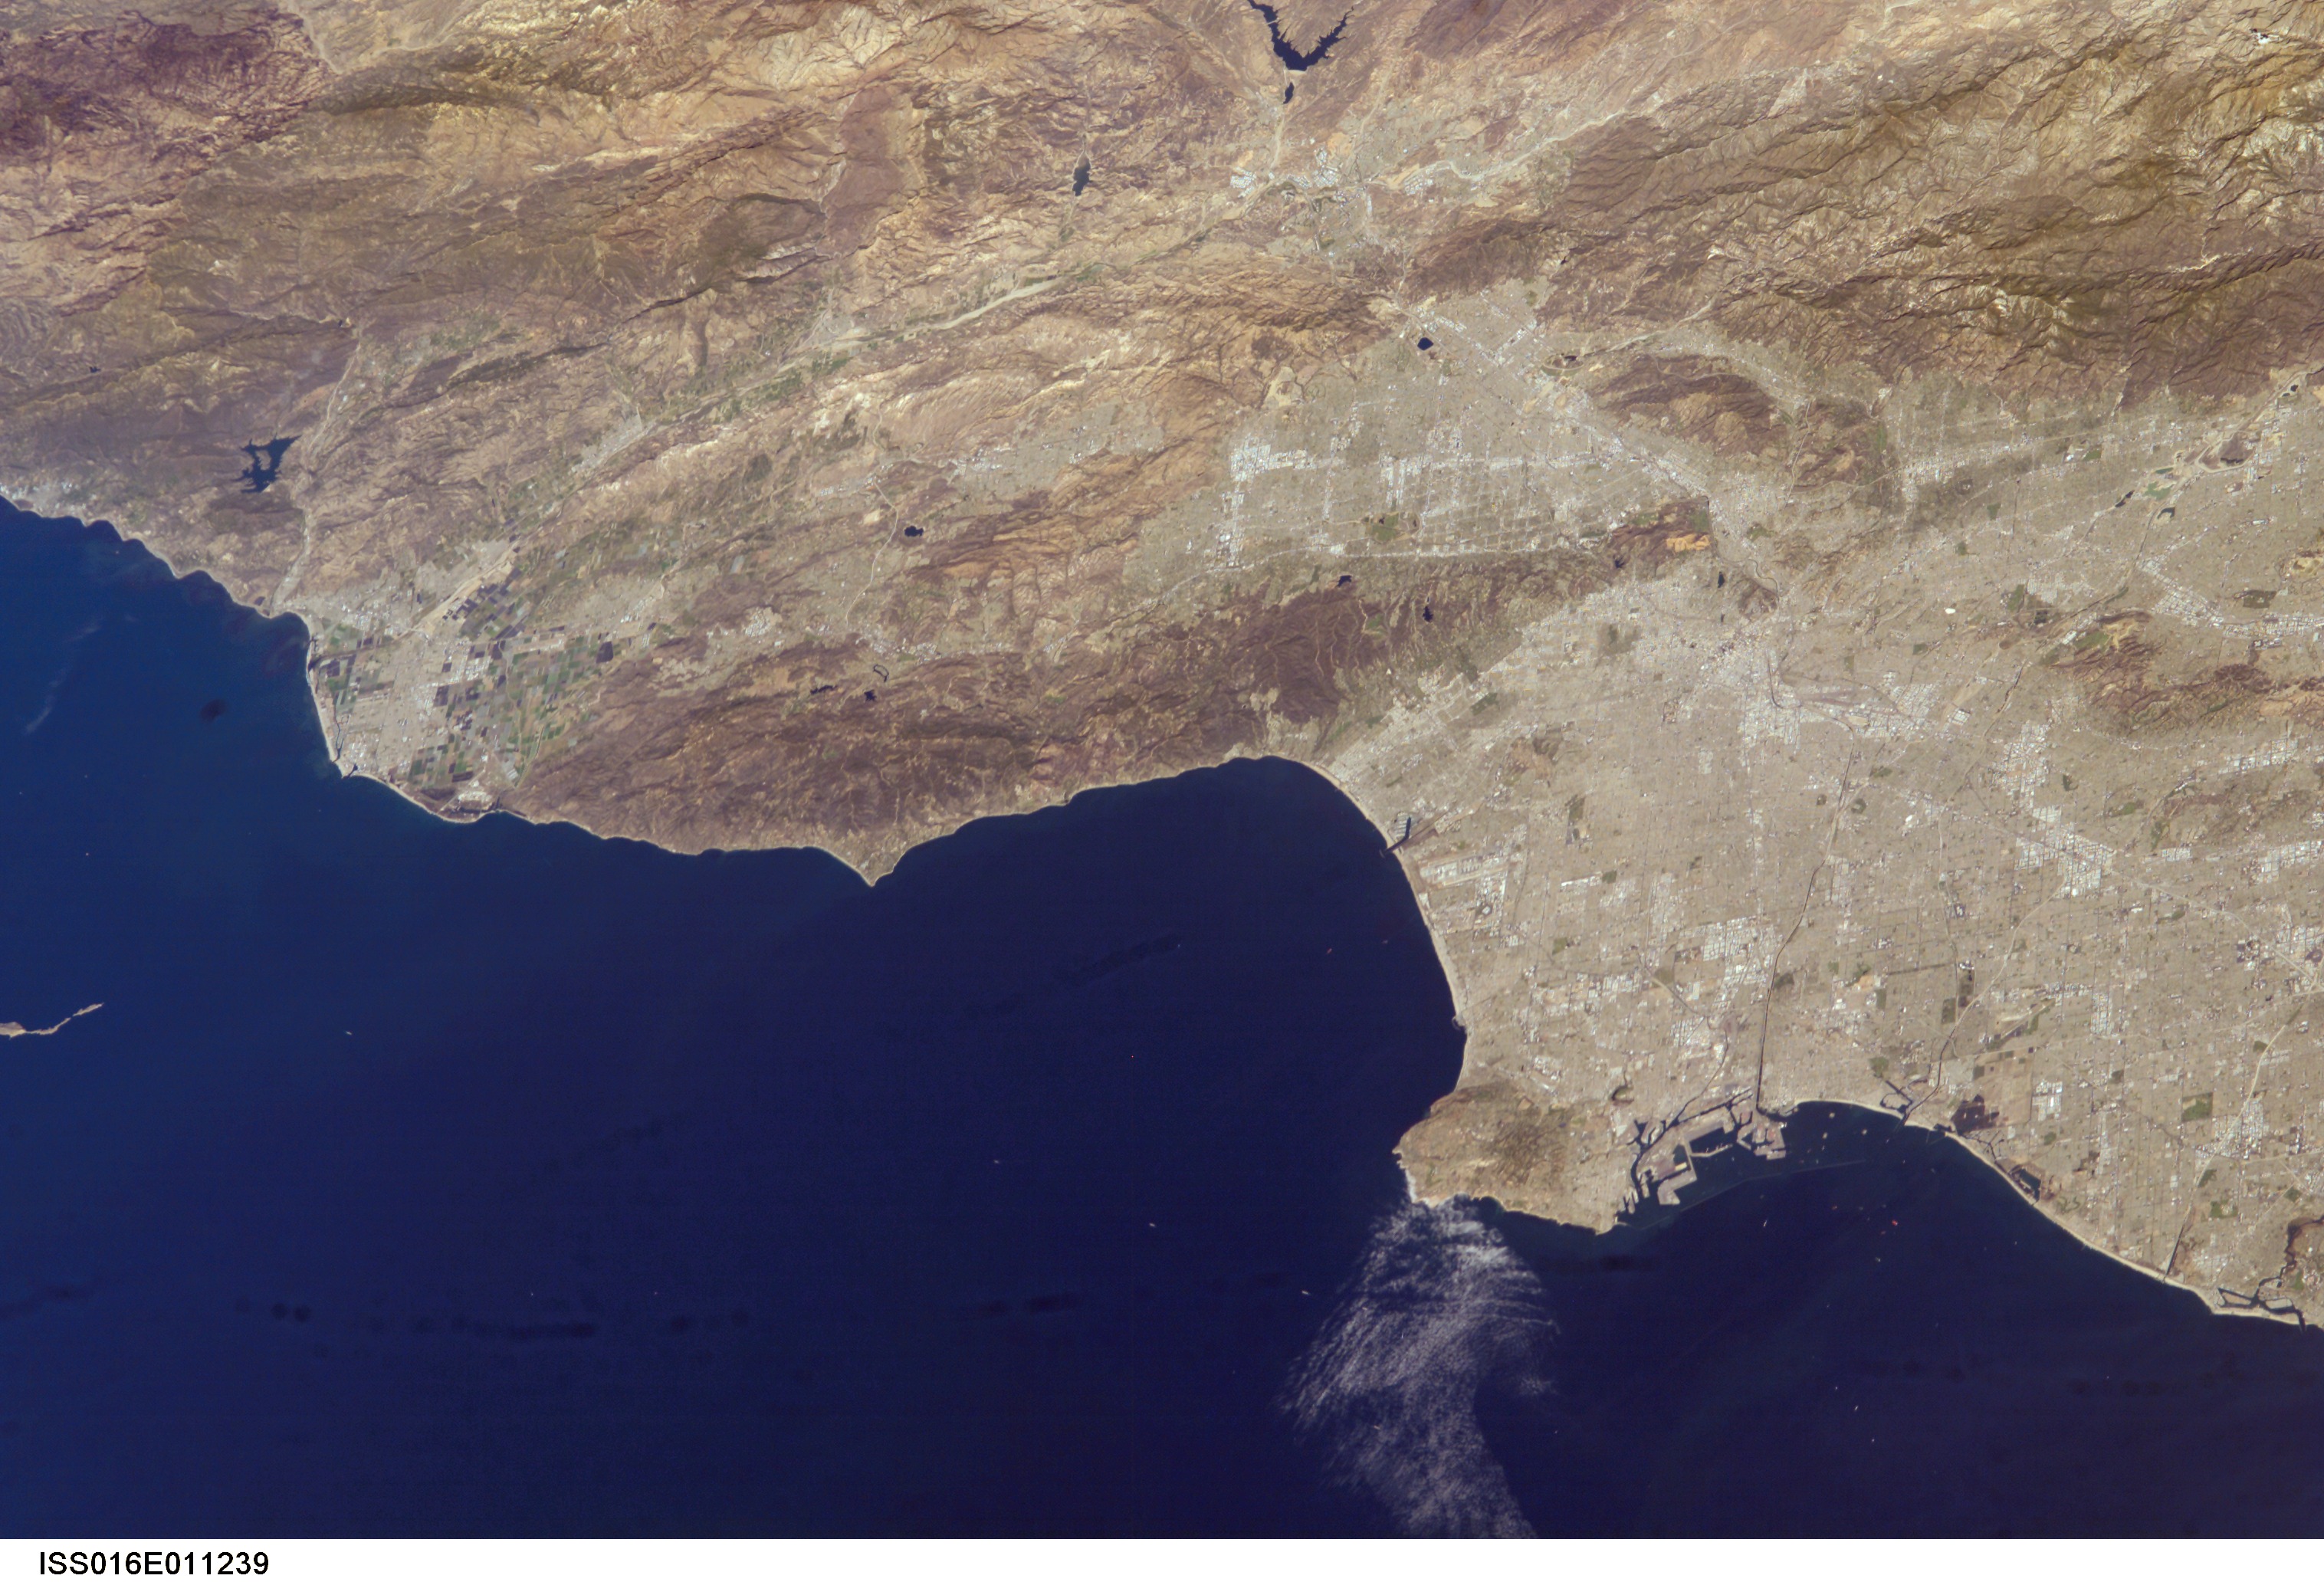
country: USA-CALIFORNIA
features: LOS ANGELES, SANTA MONICA B.
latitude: 34.0
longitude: -118.5
